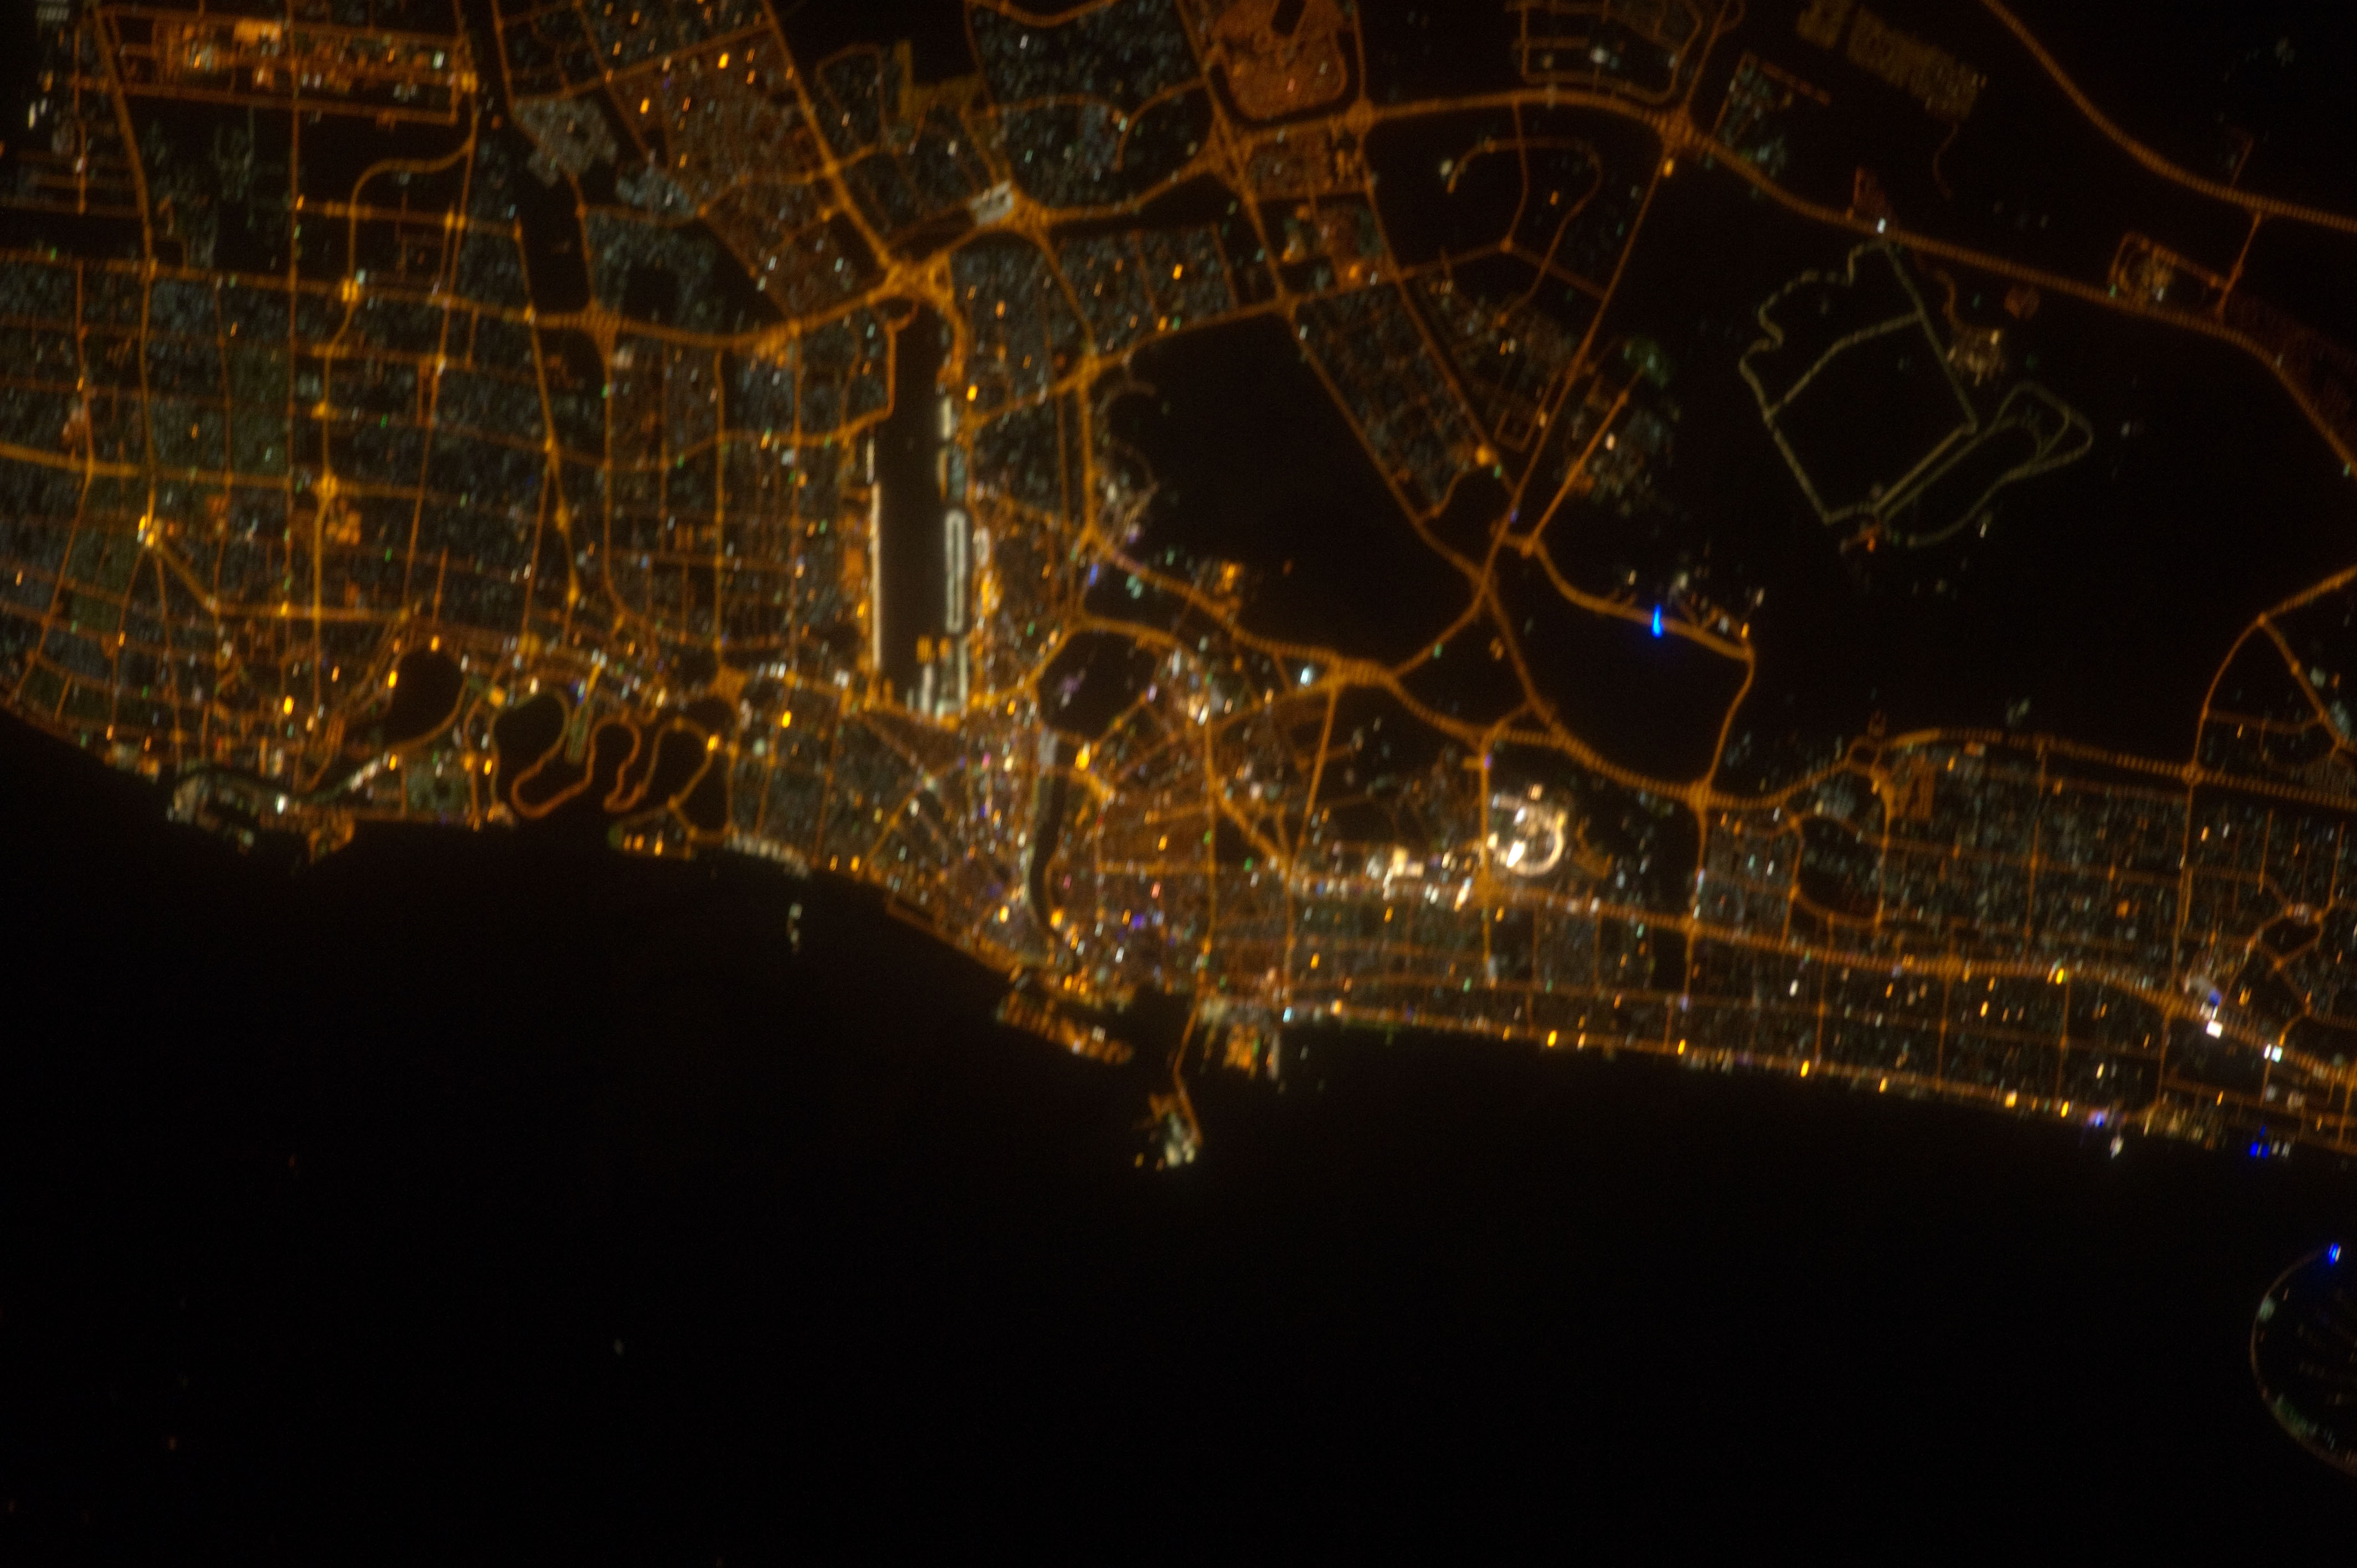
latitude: 25.3
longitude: 55.3
